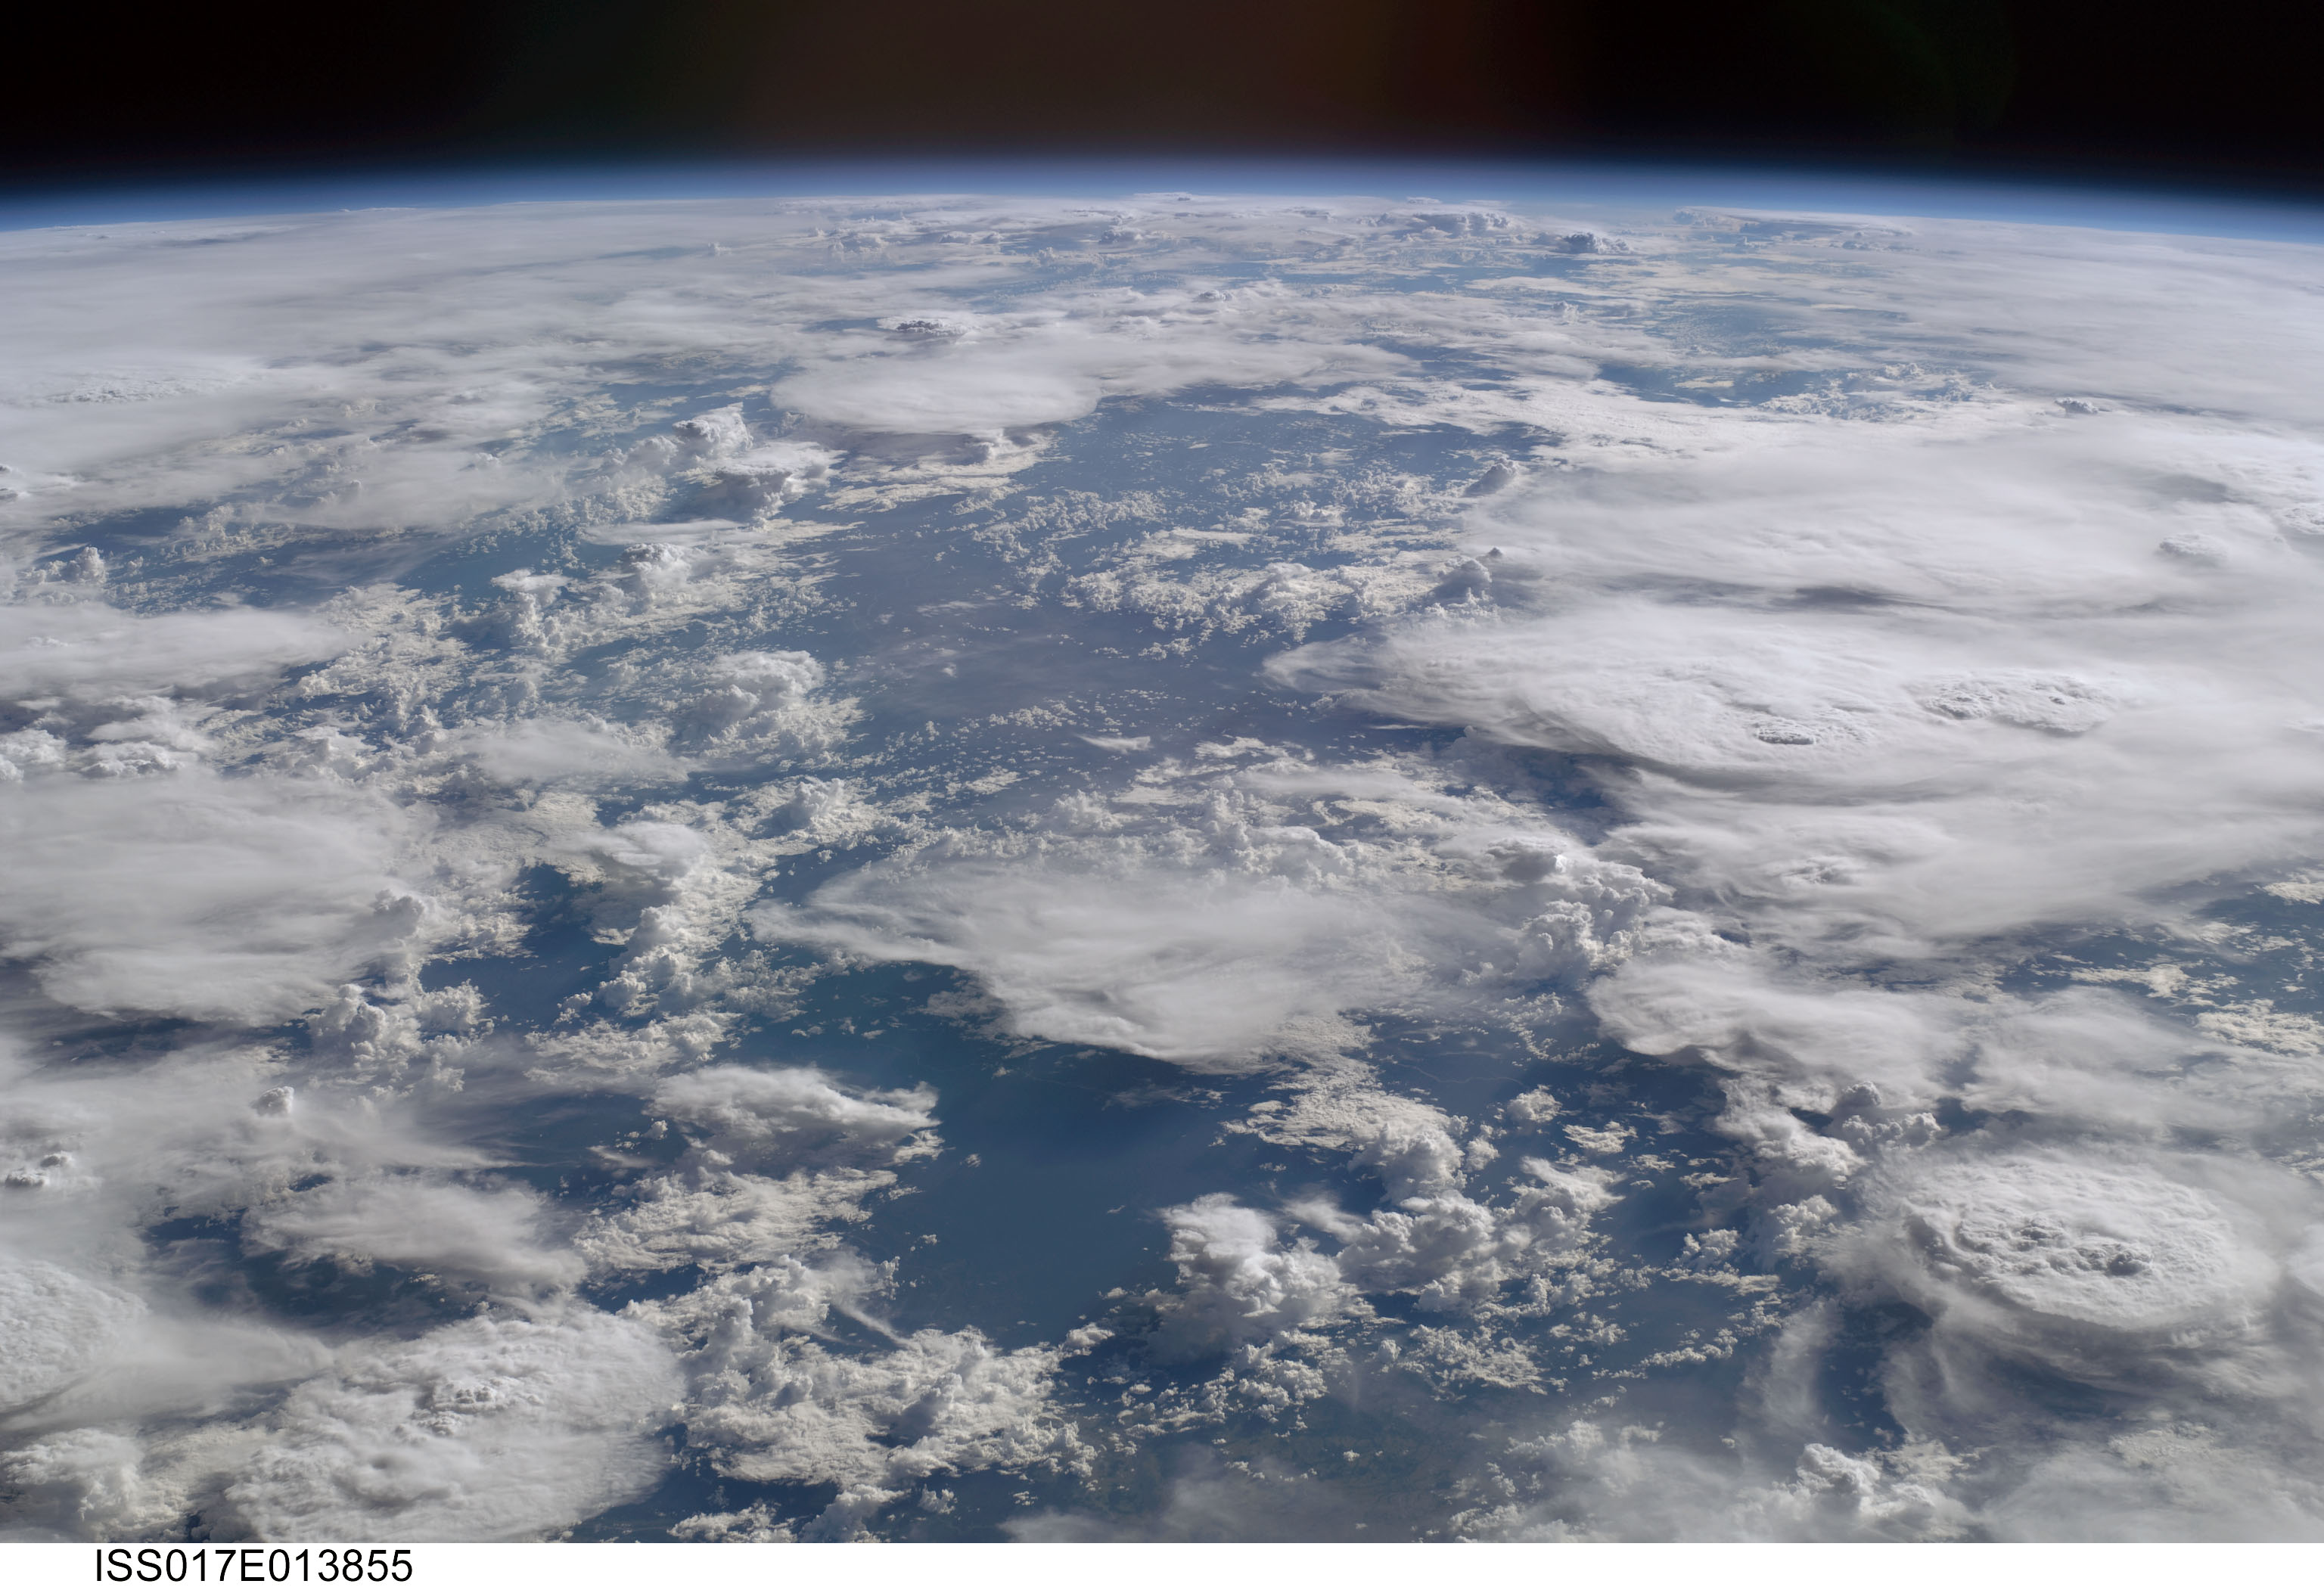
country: SOUTH AMERICA
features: PAN-CONVECTIVE LAYERS, FOR.
